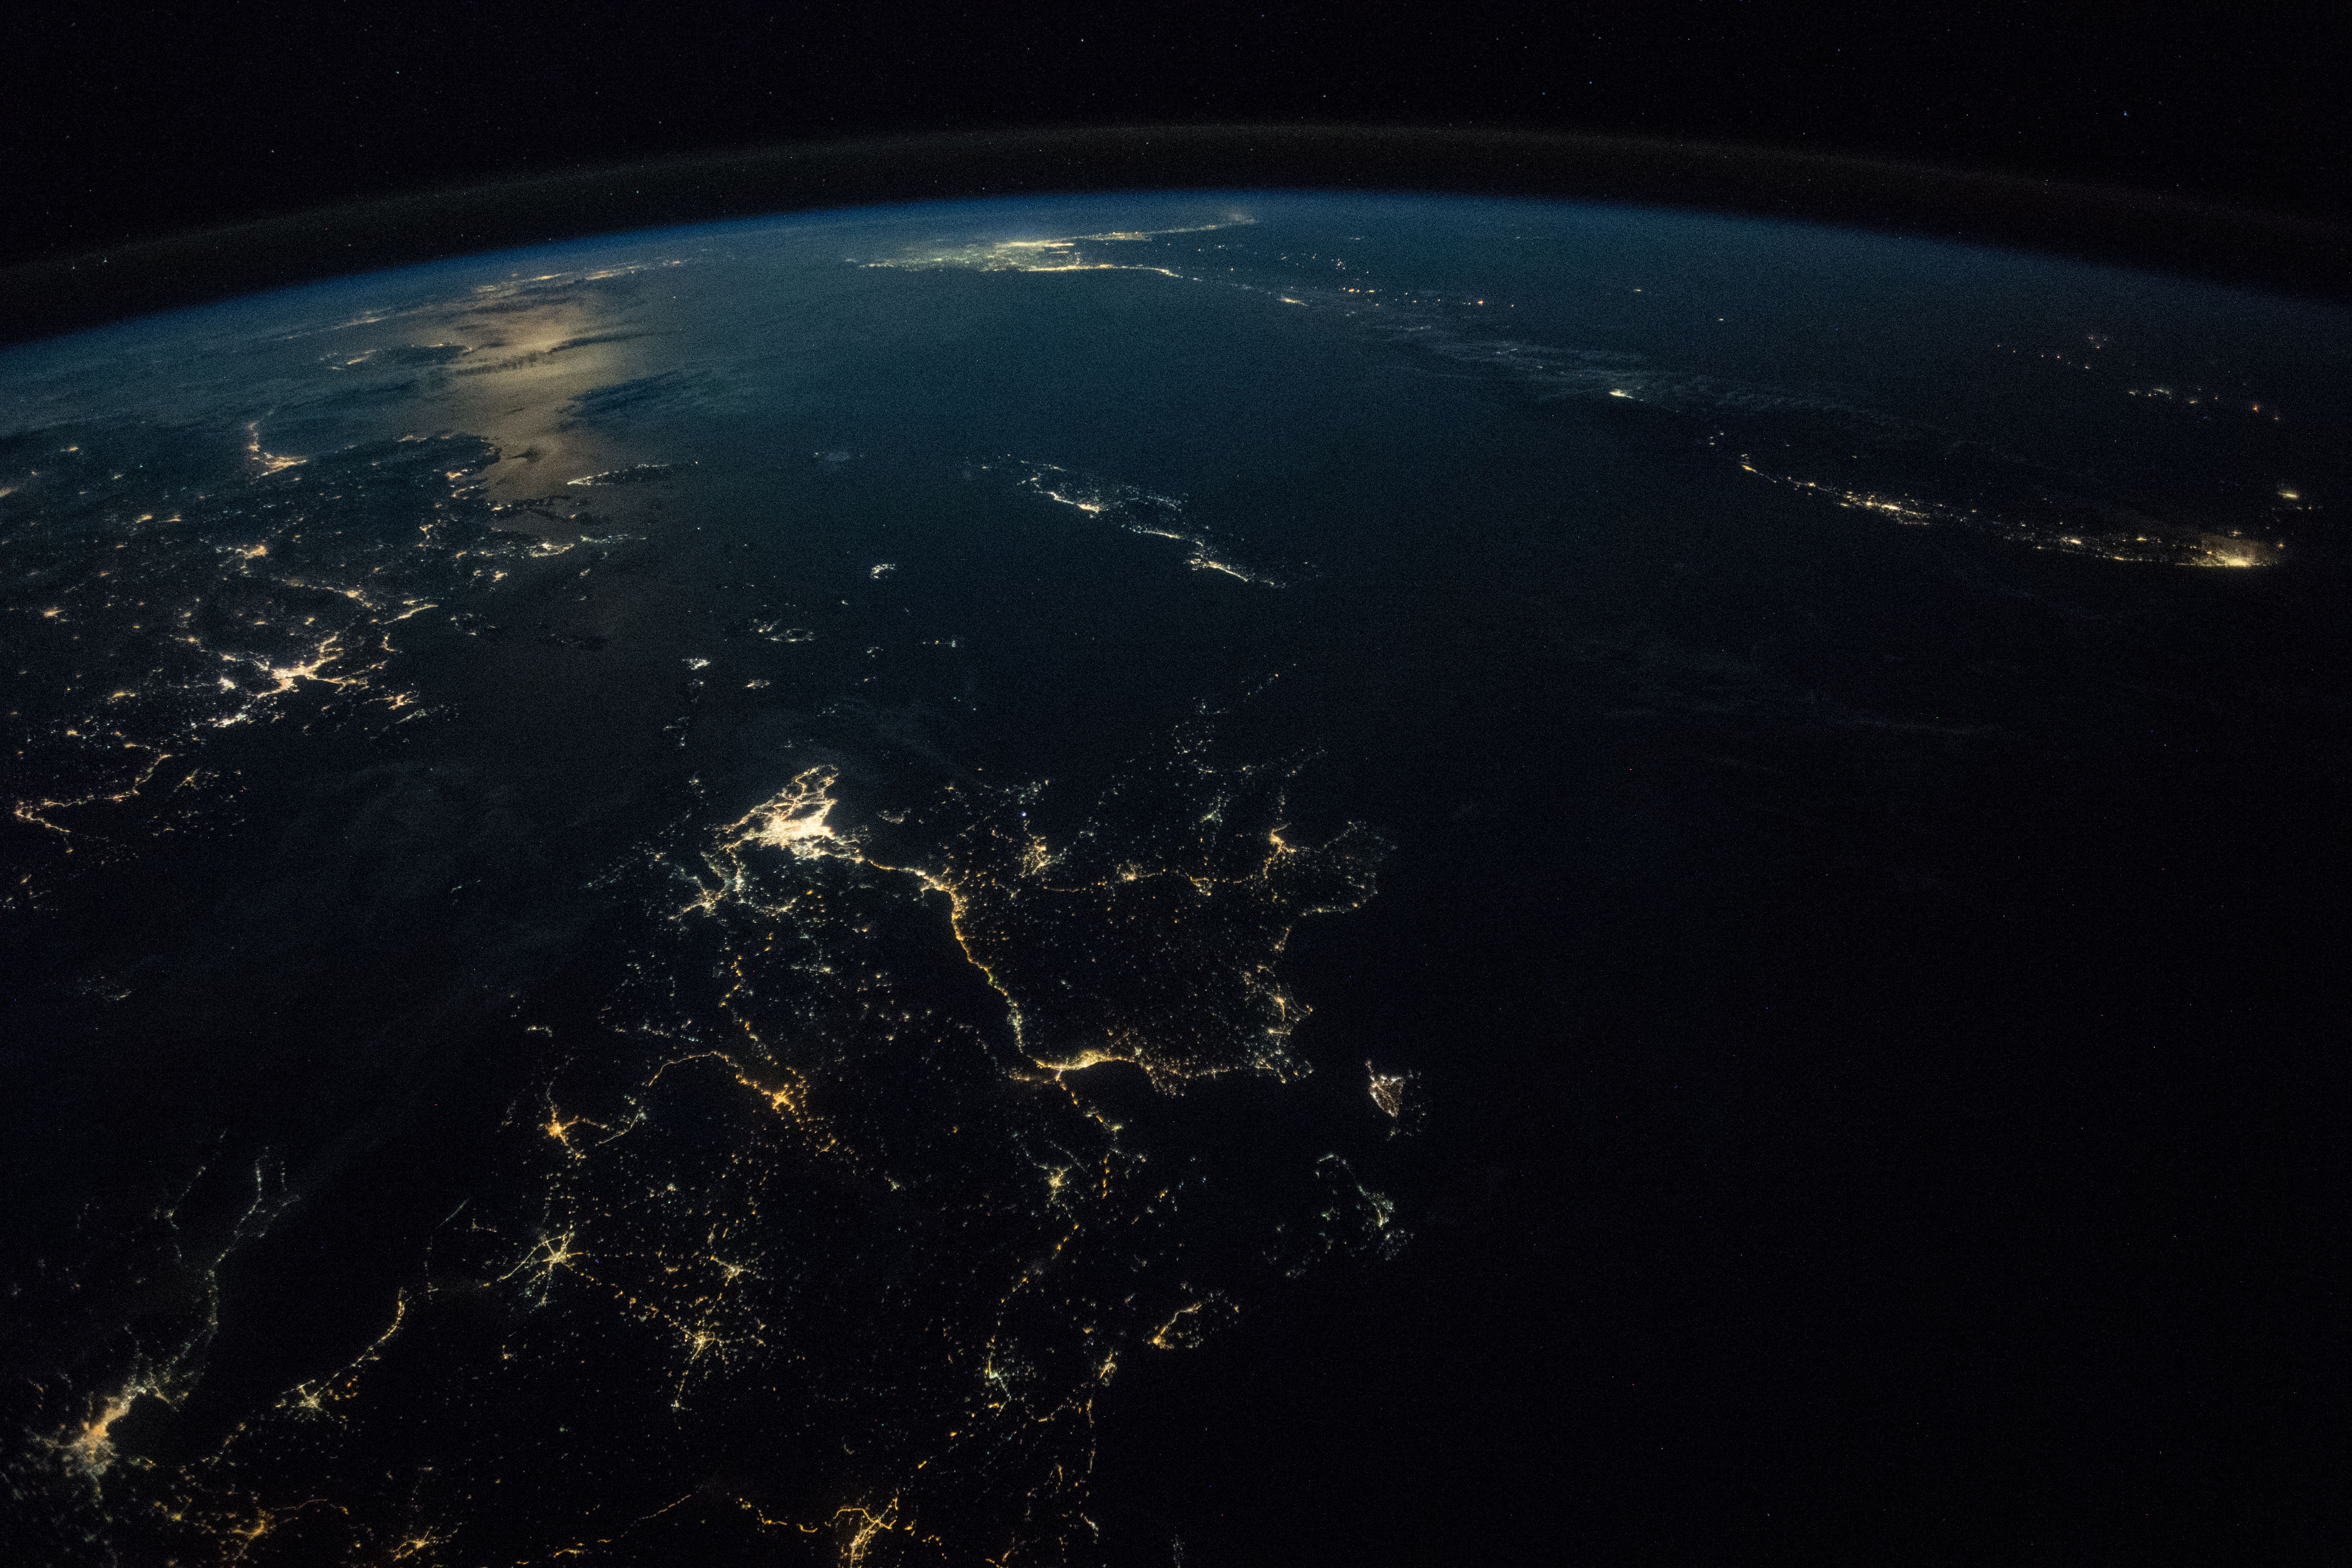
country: GREECE
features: EGEO ISLANDS, KOS ISLAND, CRETE ISLAND, IZMIR CITY, AEGEAN SEA, ATHENS CITY, NIGHT, EARTH LIMB
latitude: 36.8
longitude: 22.8
